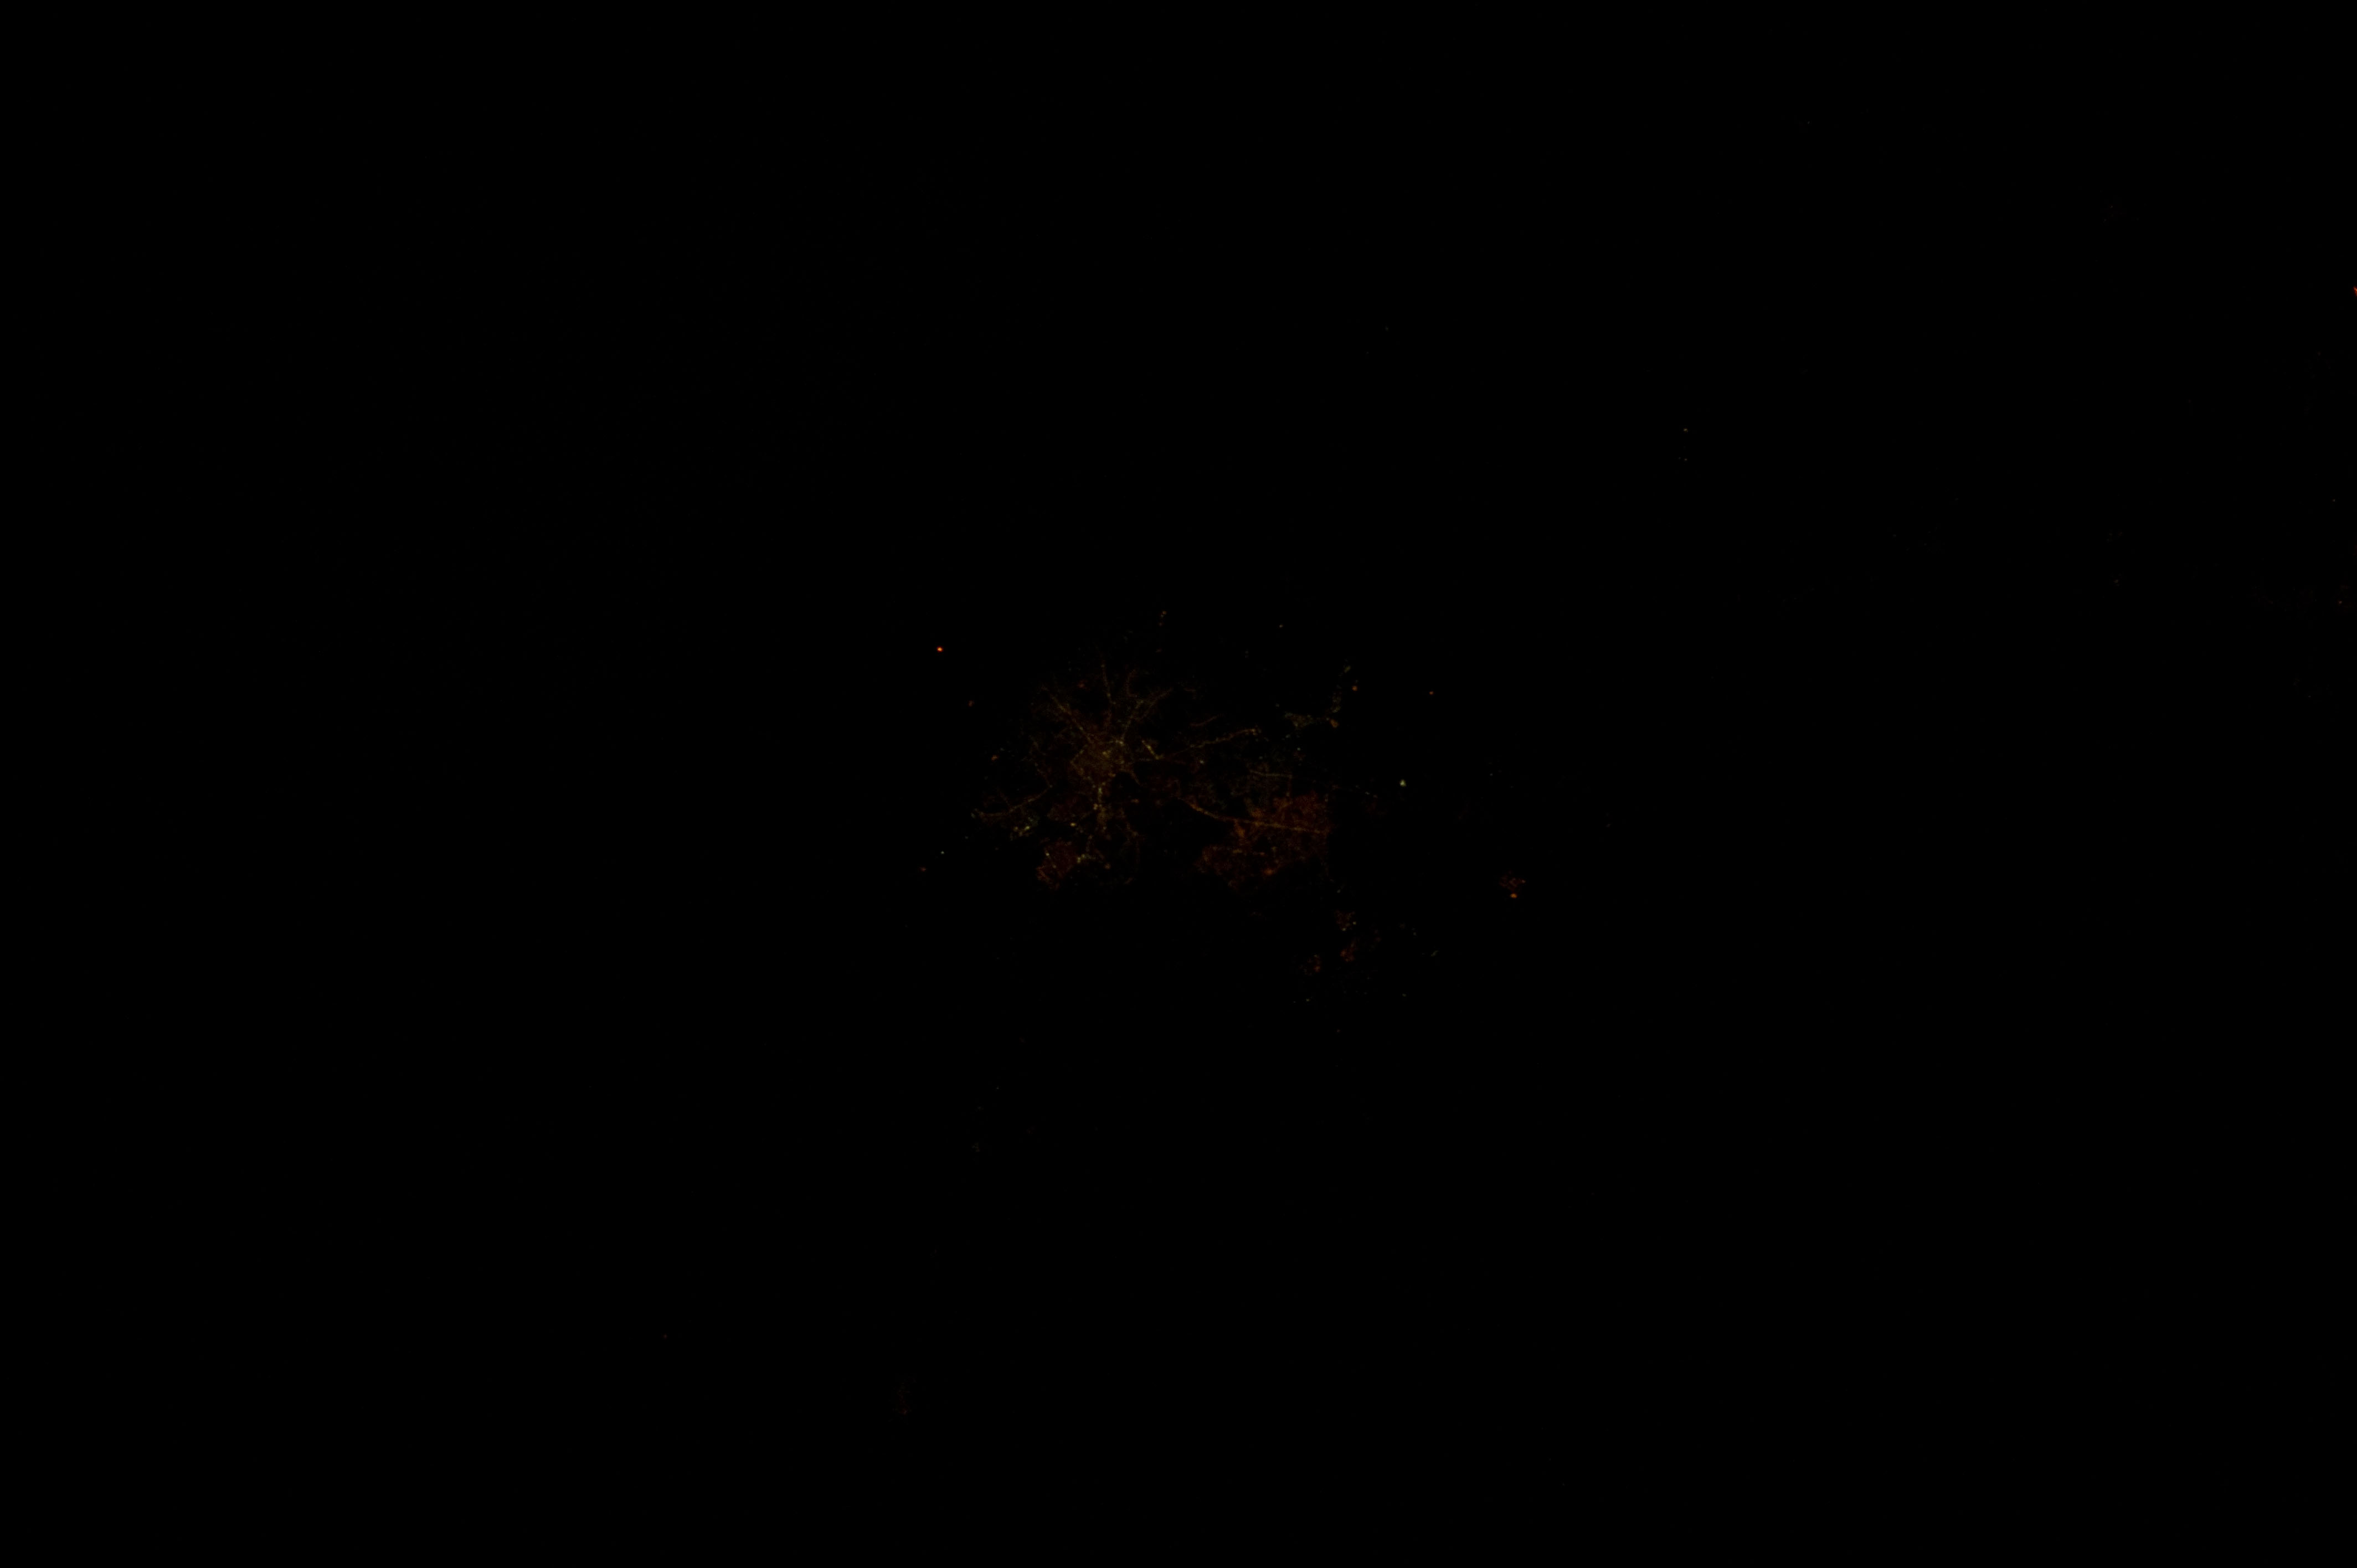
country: INDIA
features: PIMPRI-PUNE AREA AT NIGHT
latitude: 18.6
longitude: 73.8
